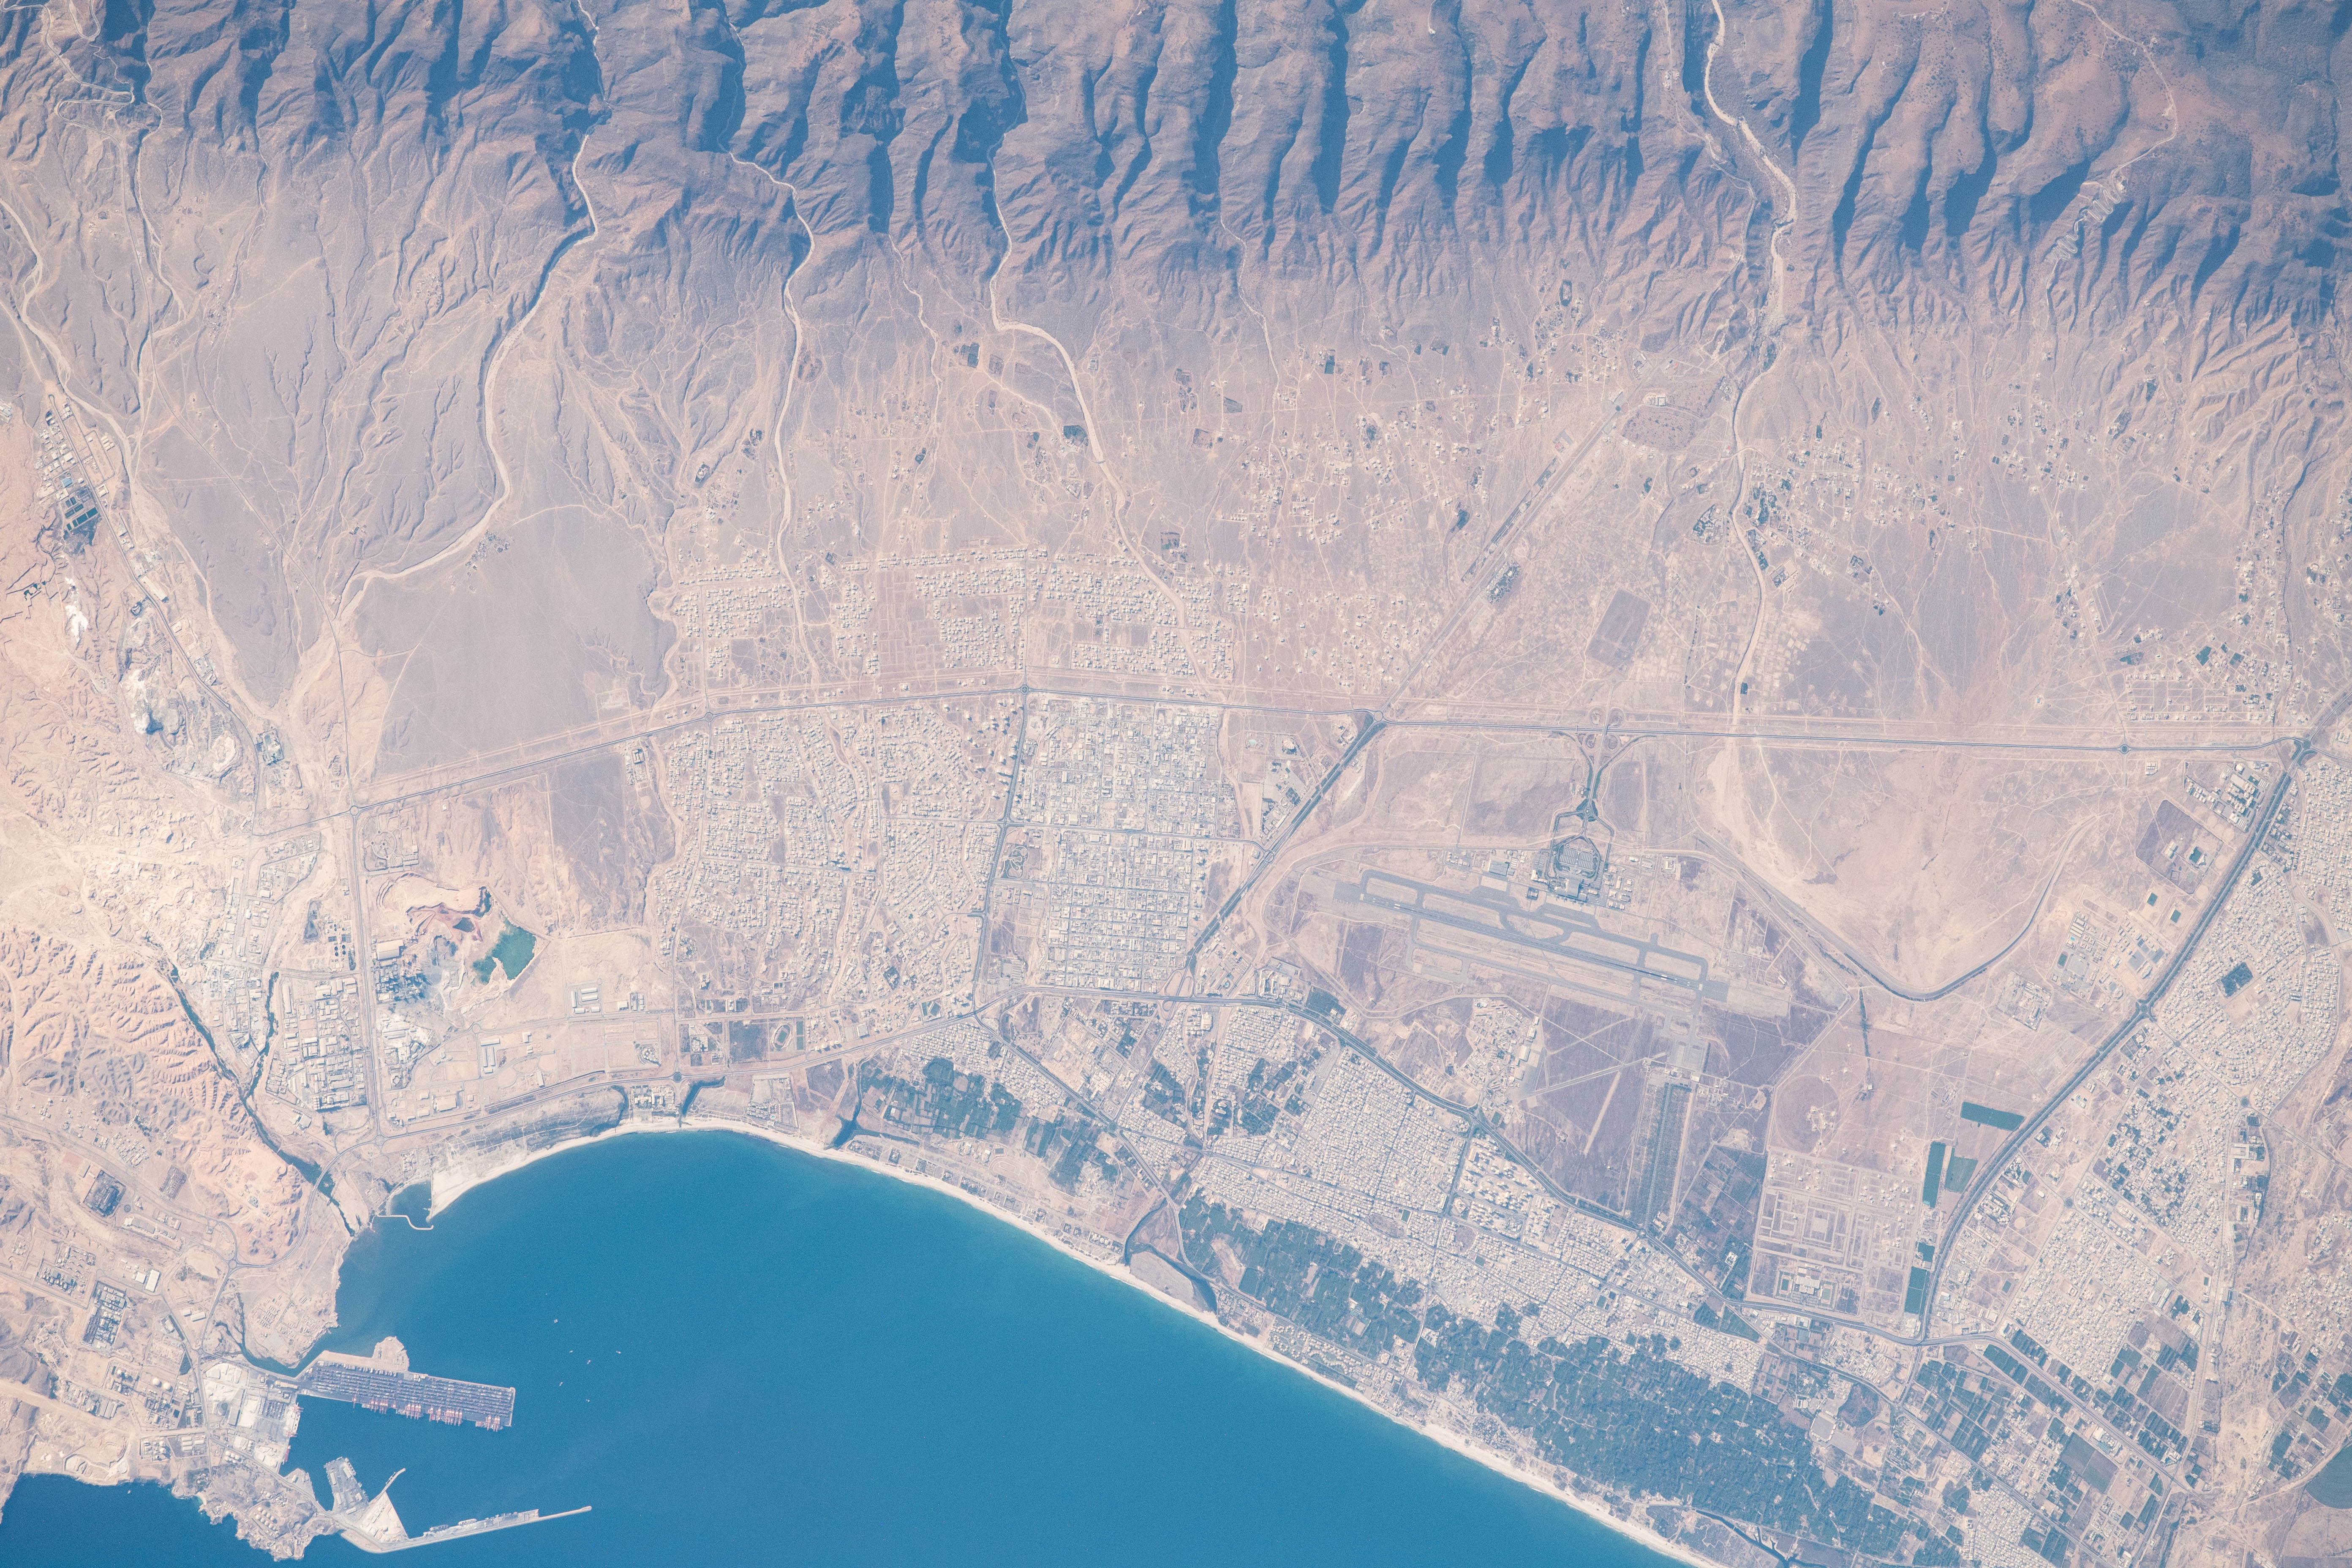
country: OMAN
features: SALALAH
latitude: 17.0
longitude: 54.0
